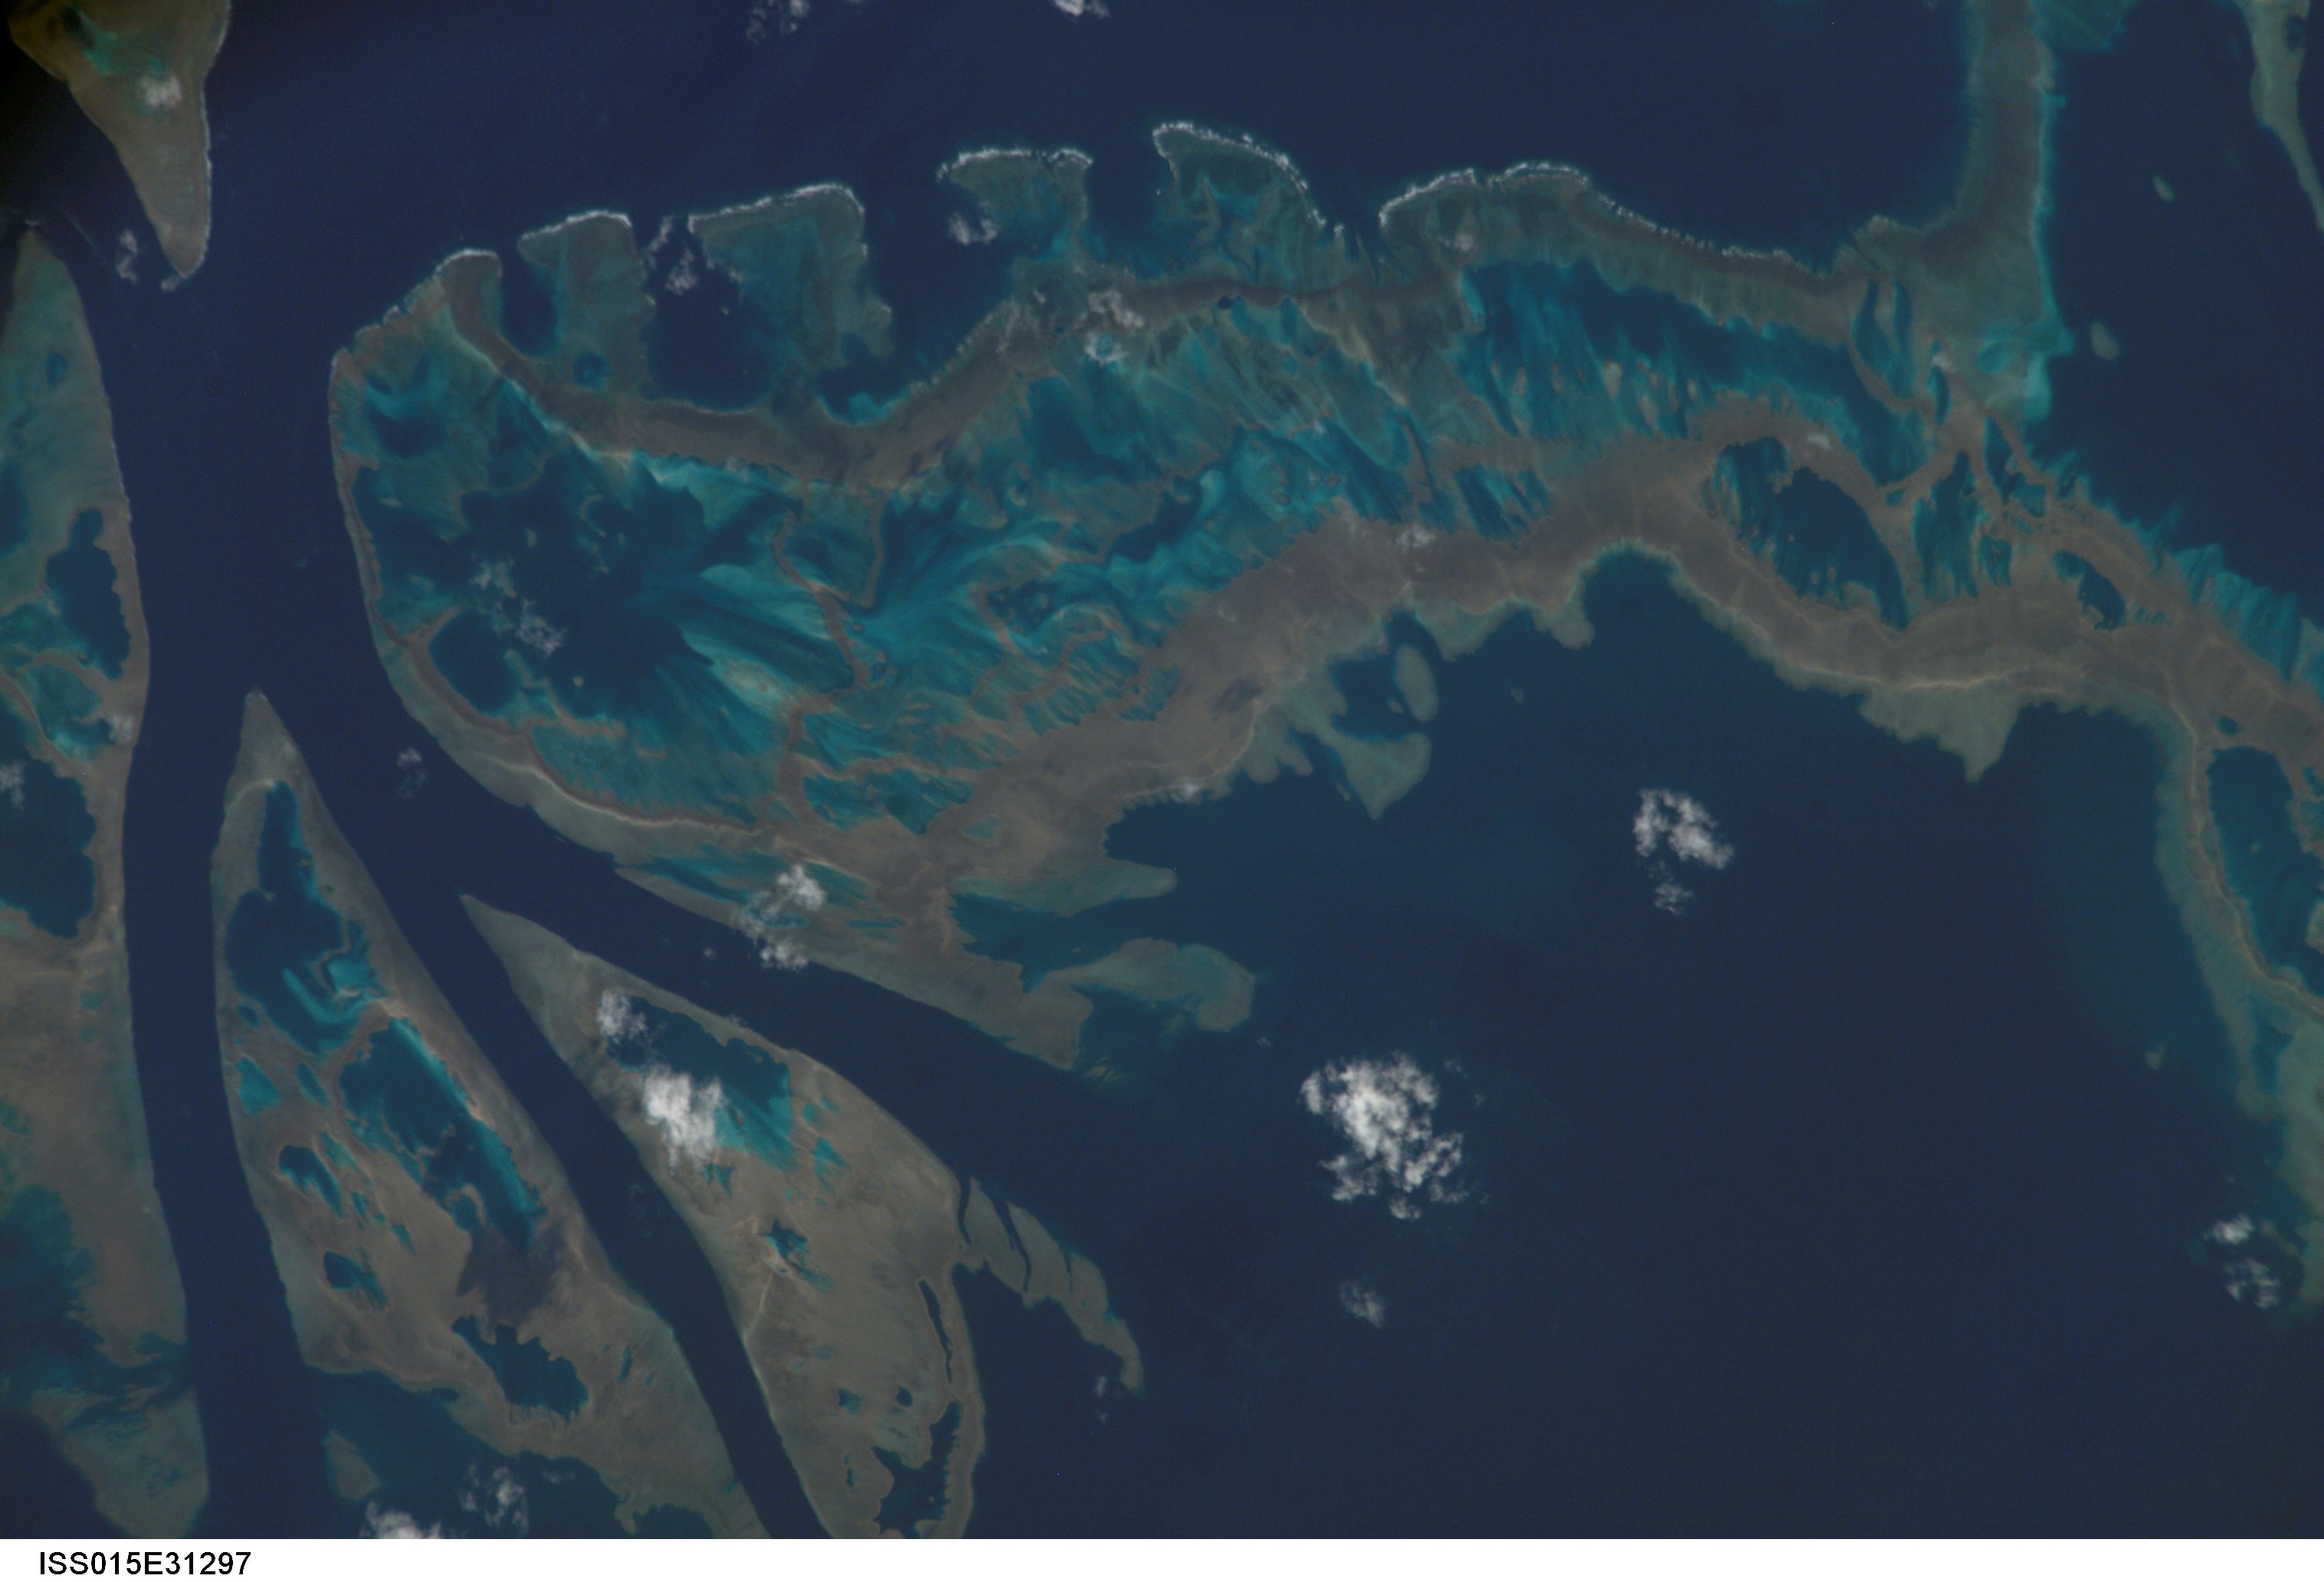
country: AUSTRALIA-Q
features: GREAT BARRIER REEF
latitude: -19.8
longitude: 149.6
